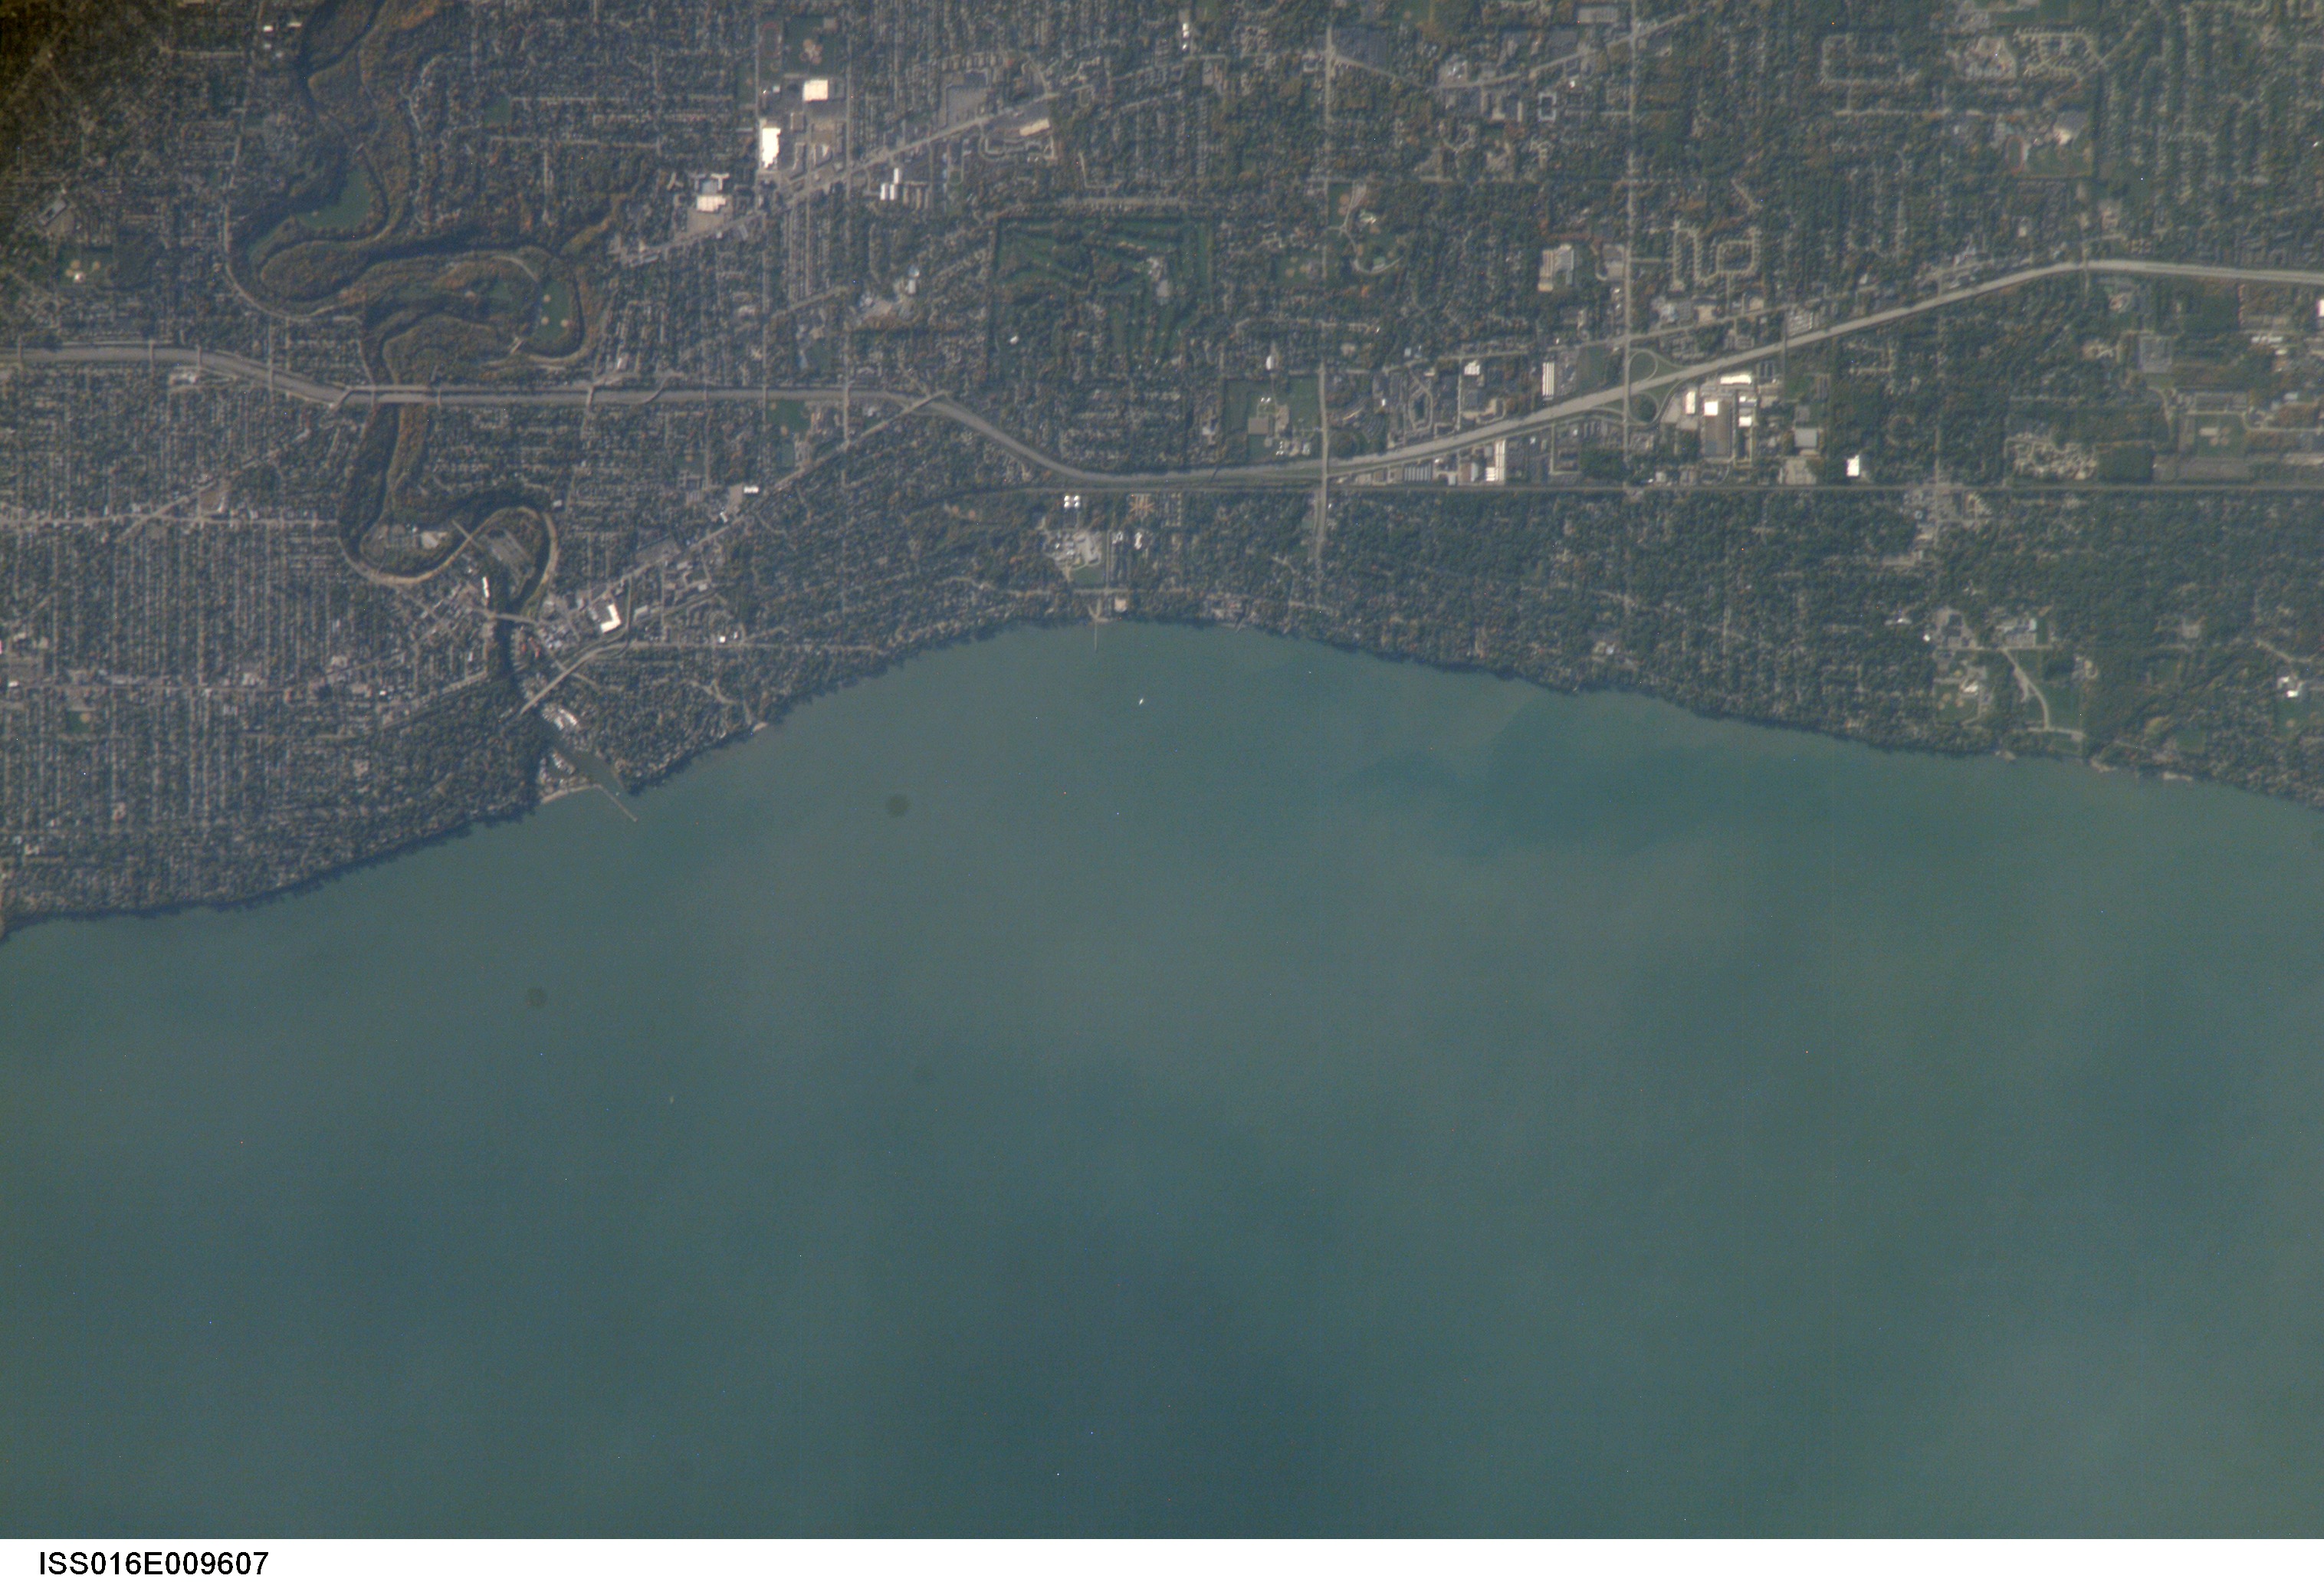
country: USA-OHIO
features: ROCKY R., L. ERIE, RESIDENTIAL
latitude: 41.5
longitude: -81.9
